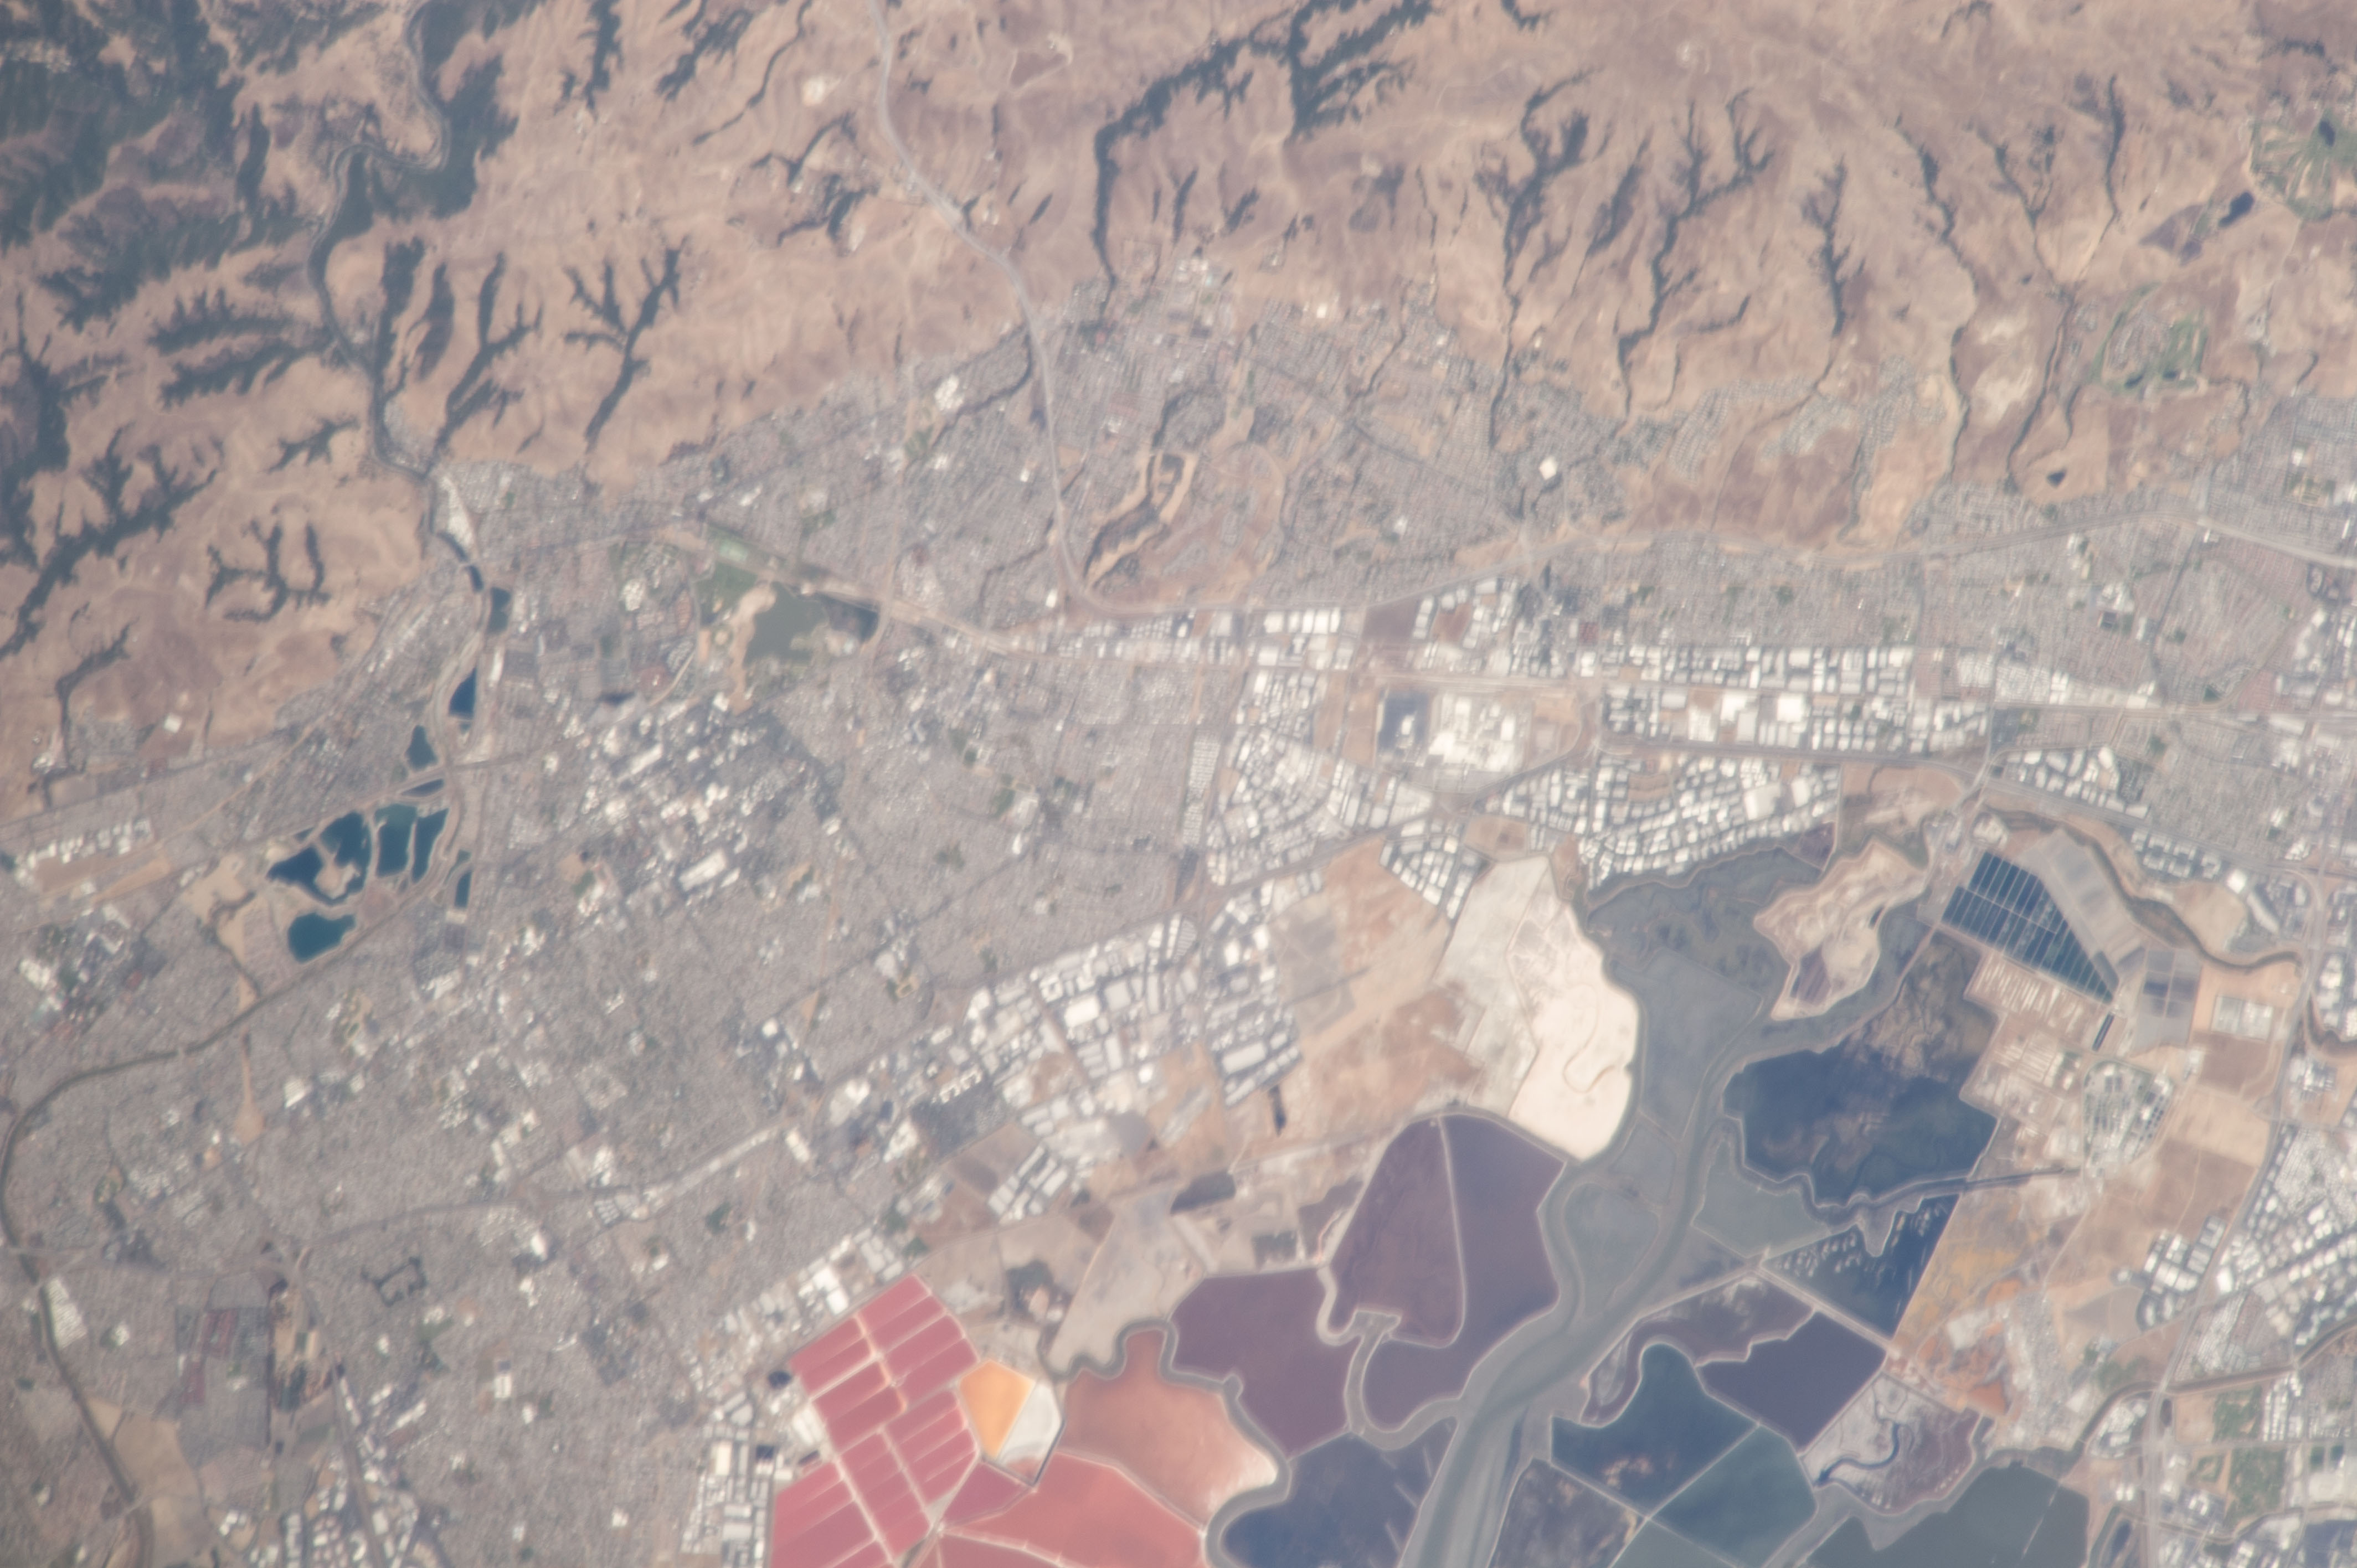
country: USA-CALIFORNIA
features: CY., NEWARK, FREMONT, CA, FREMONT CENTRAL PRK.,SAN FRANCISCO BAY, DON EWARDS SAN FRANCISCO BAY NWR, MOWRY SLOUGH, ALAMEDA CREEK, I-880, I-680. QUARRY LAKE REGIONAL RECREATIONAL AREA, MUD SLOUGH, COYOTE CREEK, ALVISO SLOUGH,CENTER POINT IS ON THE SOUTHERN END OF FREMONT, CA AND EAST OF I-880,FREMONT, NEWARK, MILPITAS, CALIFORNIA, USA,EVAPORATION SALT PONDS, SAN FRANCISCO B., CALIFORNIA, COYOTE CREEK, MUD SLOUGH, DON EDWARDS SAN FRANCISCO BAY NATIONAL PRK., NEWARK CY., FREEMONT CY., GUADALUPE SLOUGH,MOWRY SLOUGH, FREMONT,FREEMONT CA, NEWARK CA, COYOTE CREEK,NEWARK CA, SALT PONDS
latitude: 37.5
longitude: -122.0
